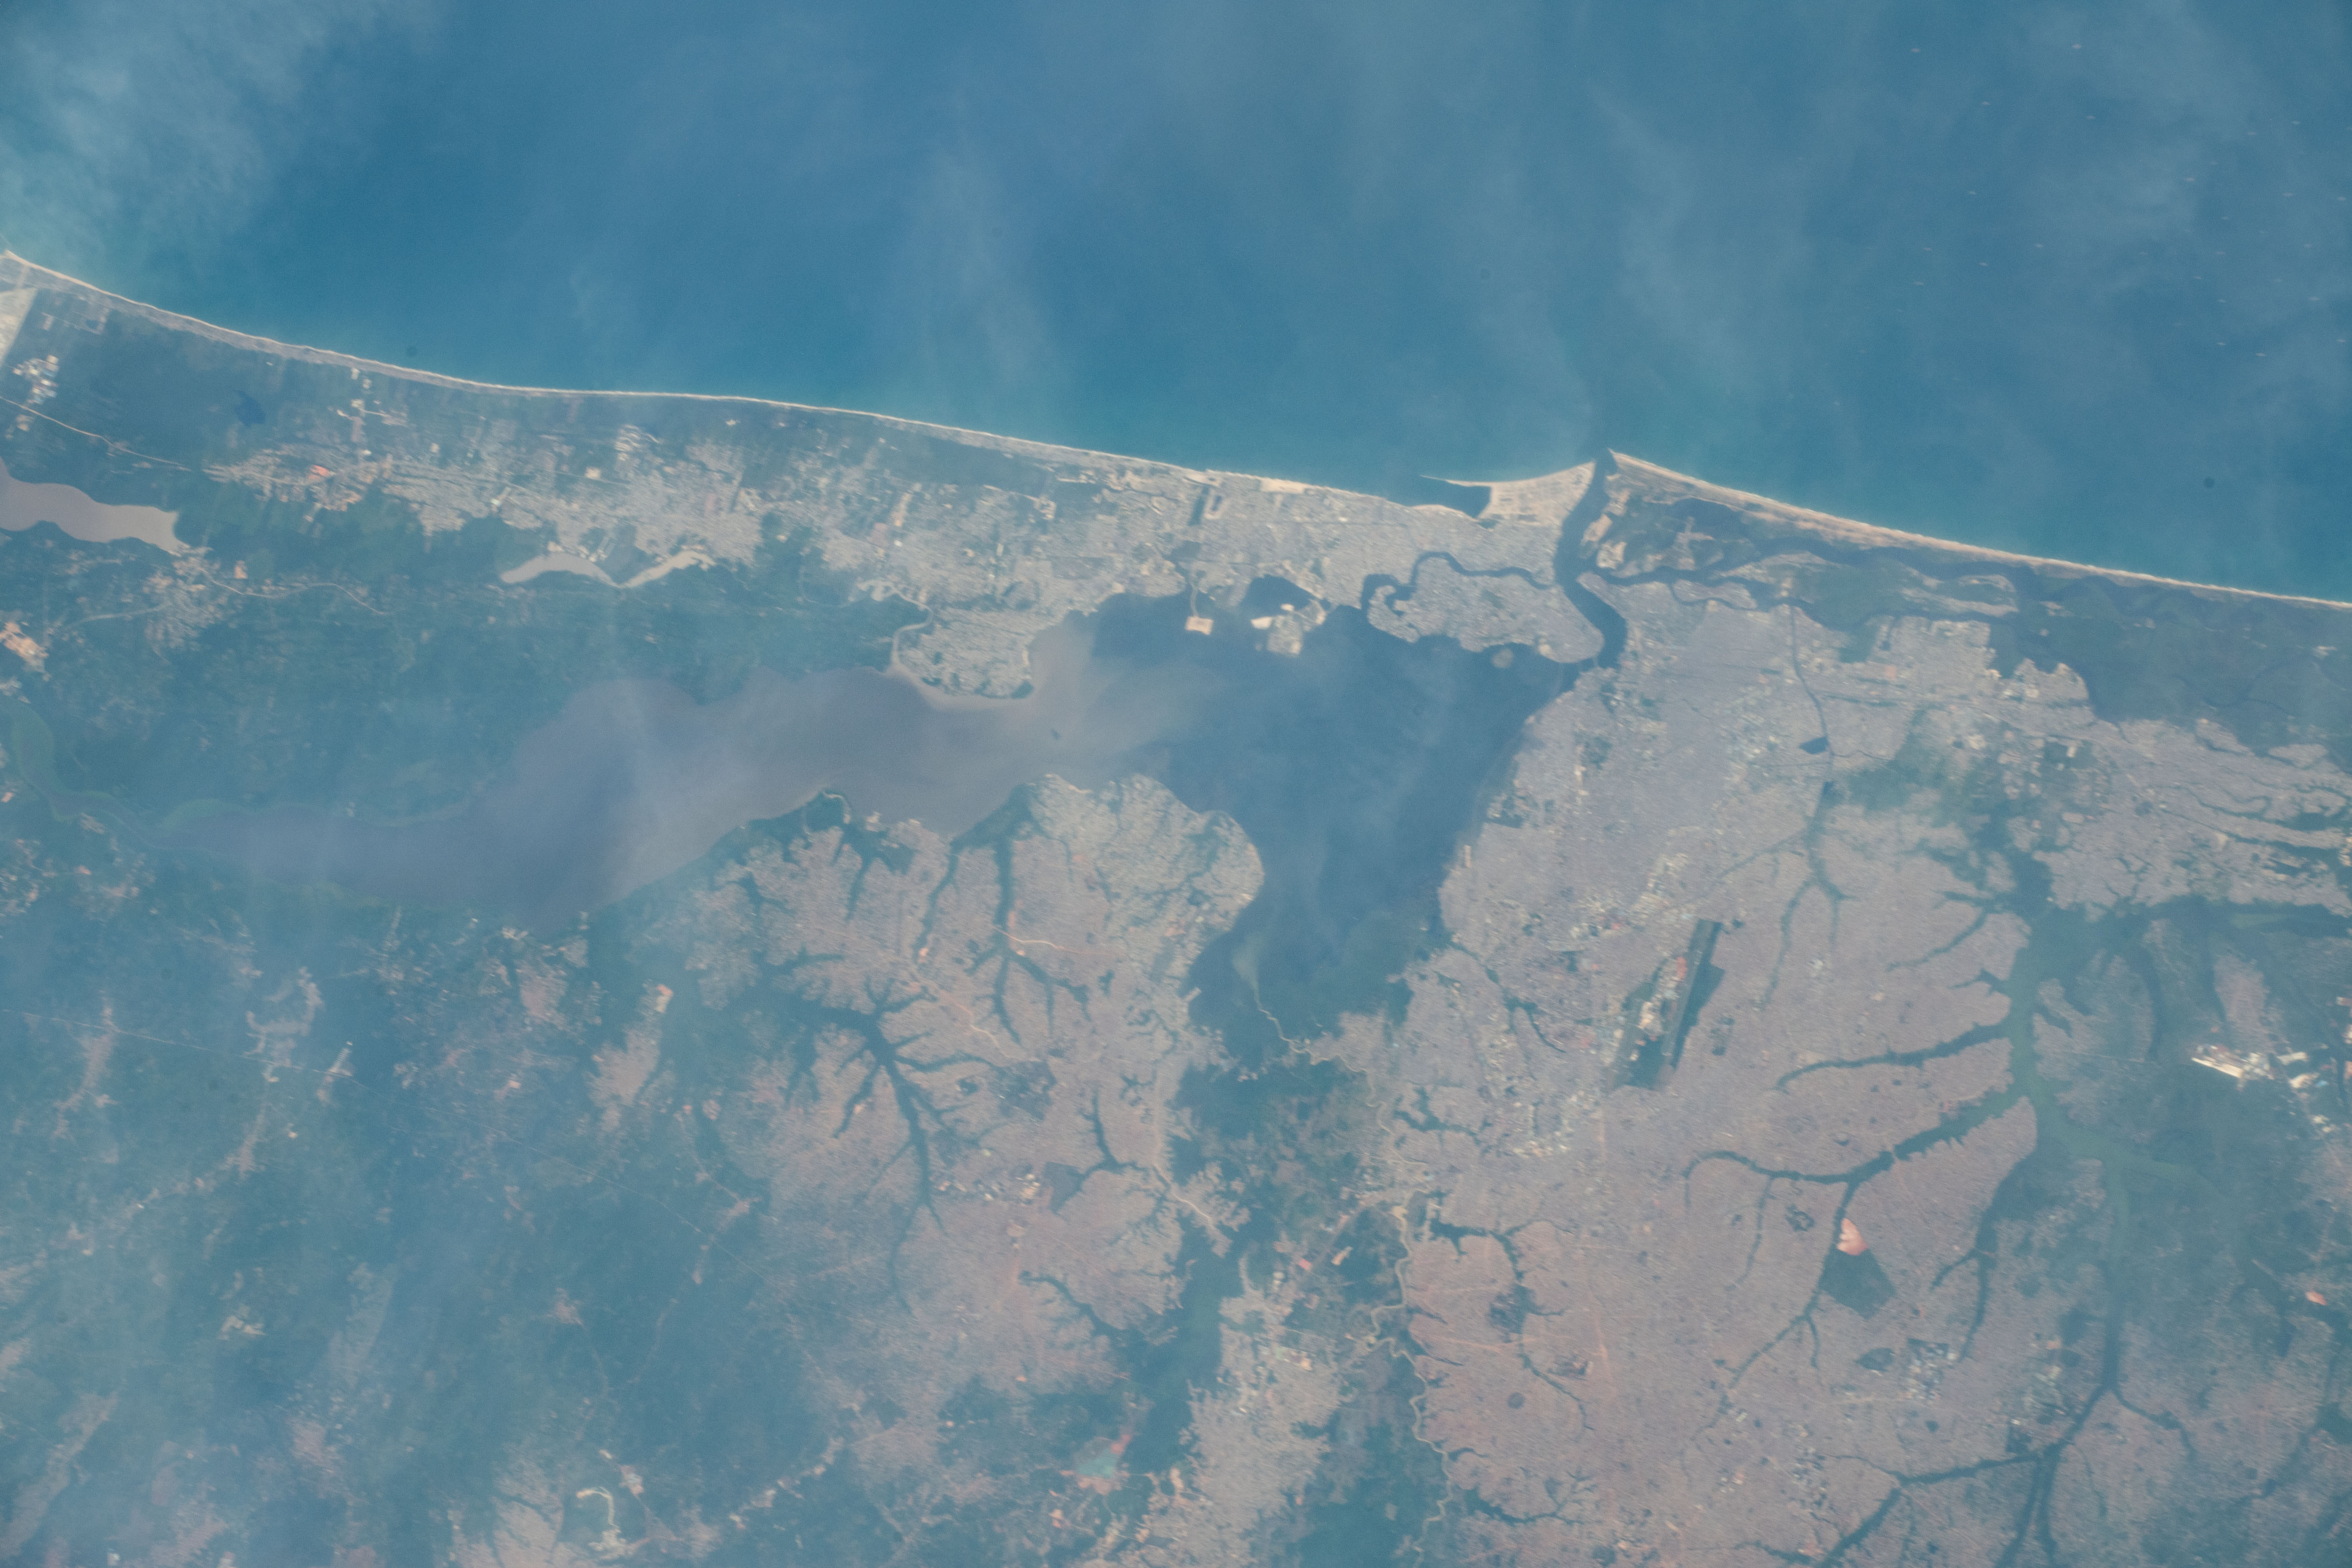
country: NIGERIA
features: LAGO LAGOON, IKORODU
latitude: 6.5
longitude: 3.5
